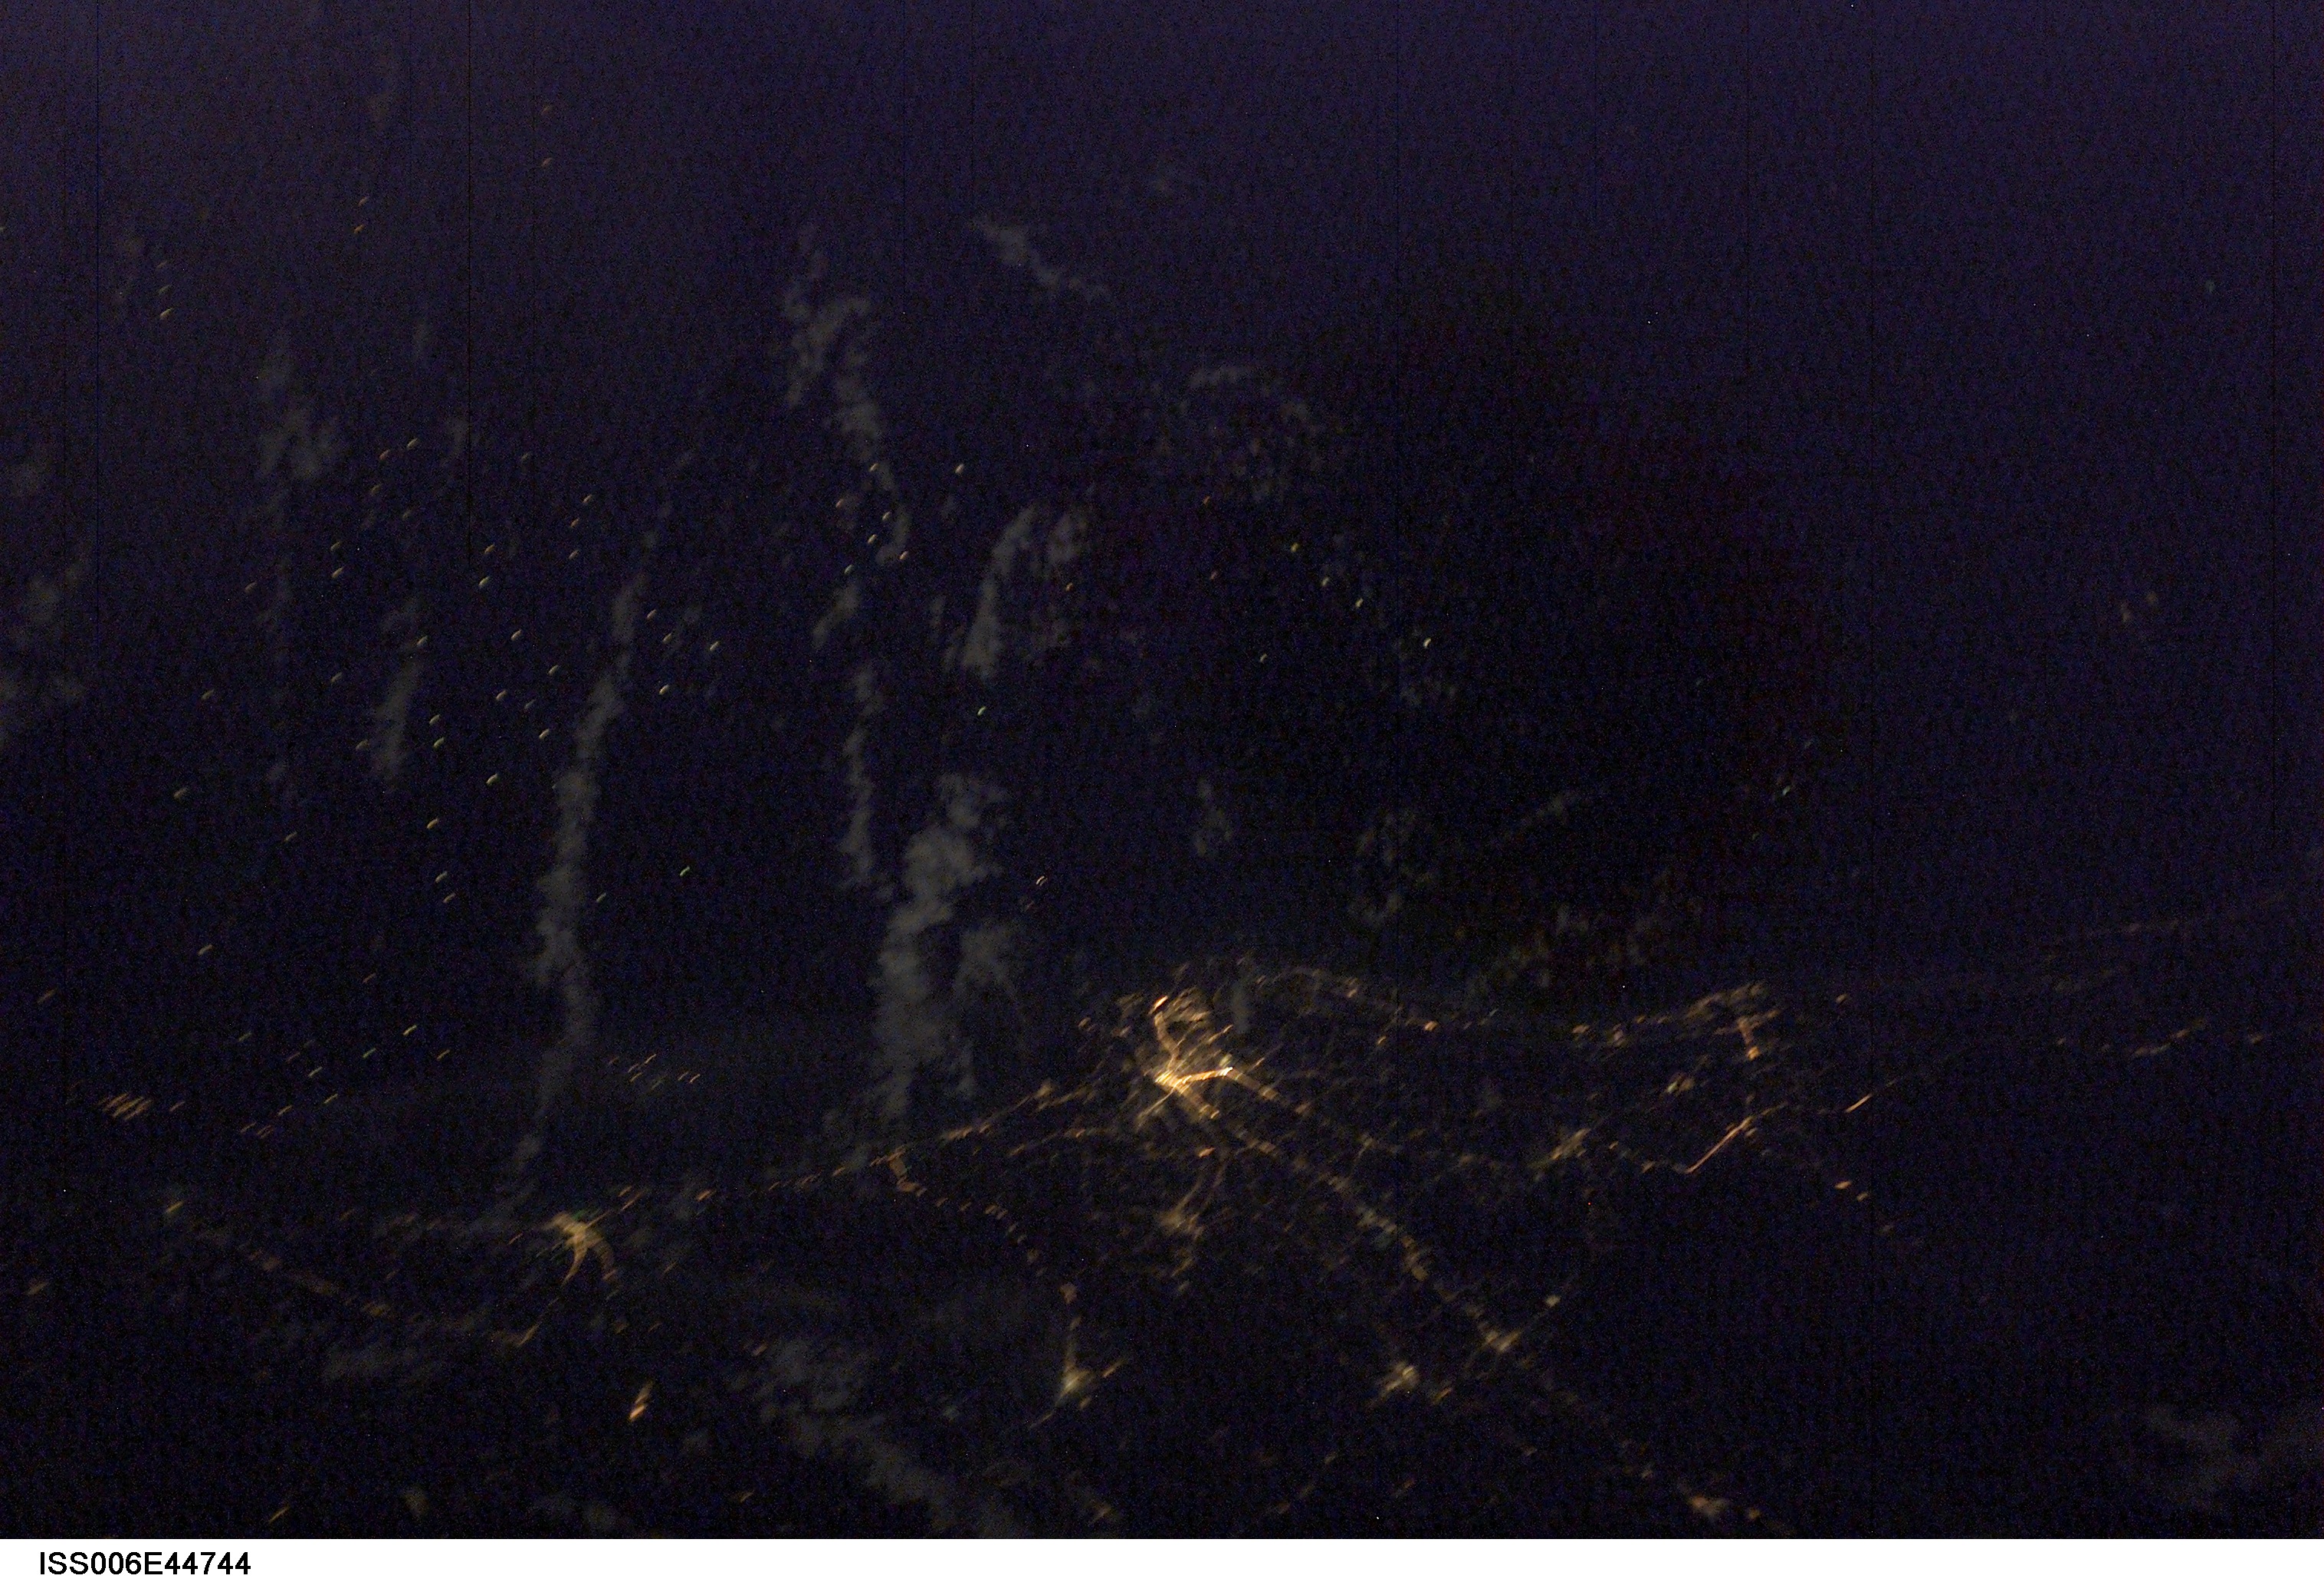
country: MALAYSIA
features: KELANTAN AT NIGHT
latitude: 6.0
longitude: 102.5
